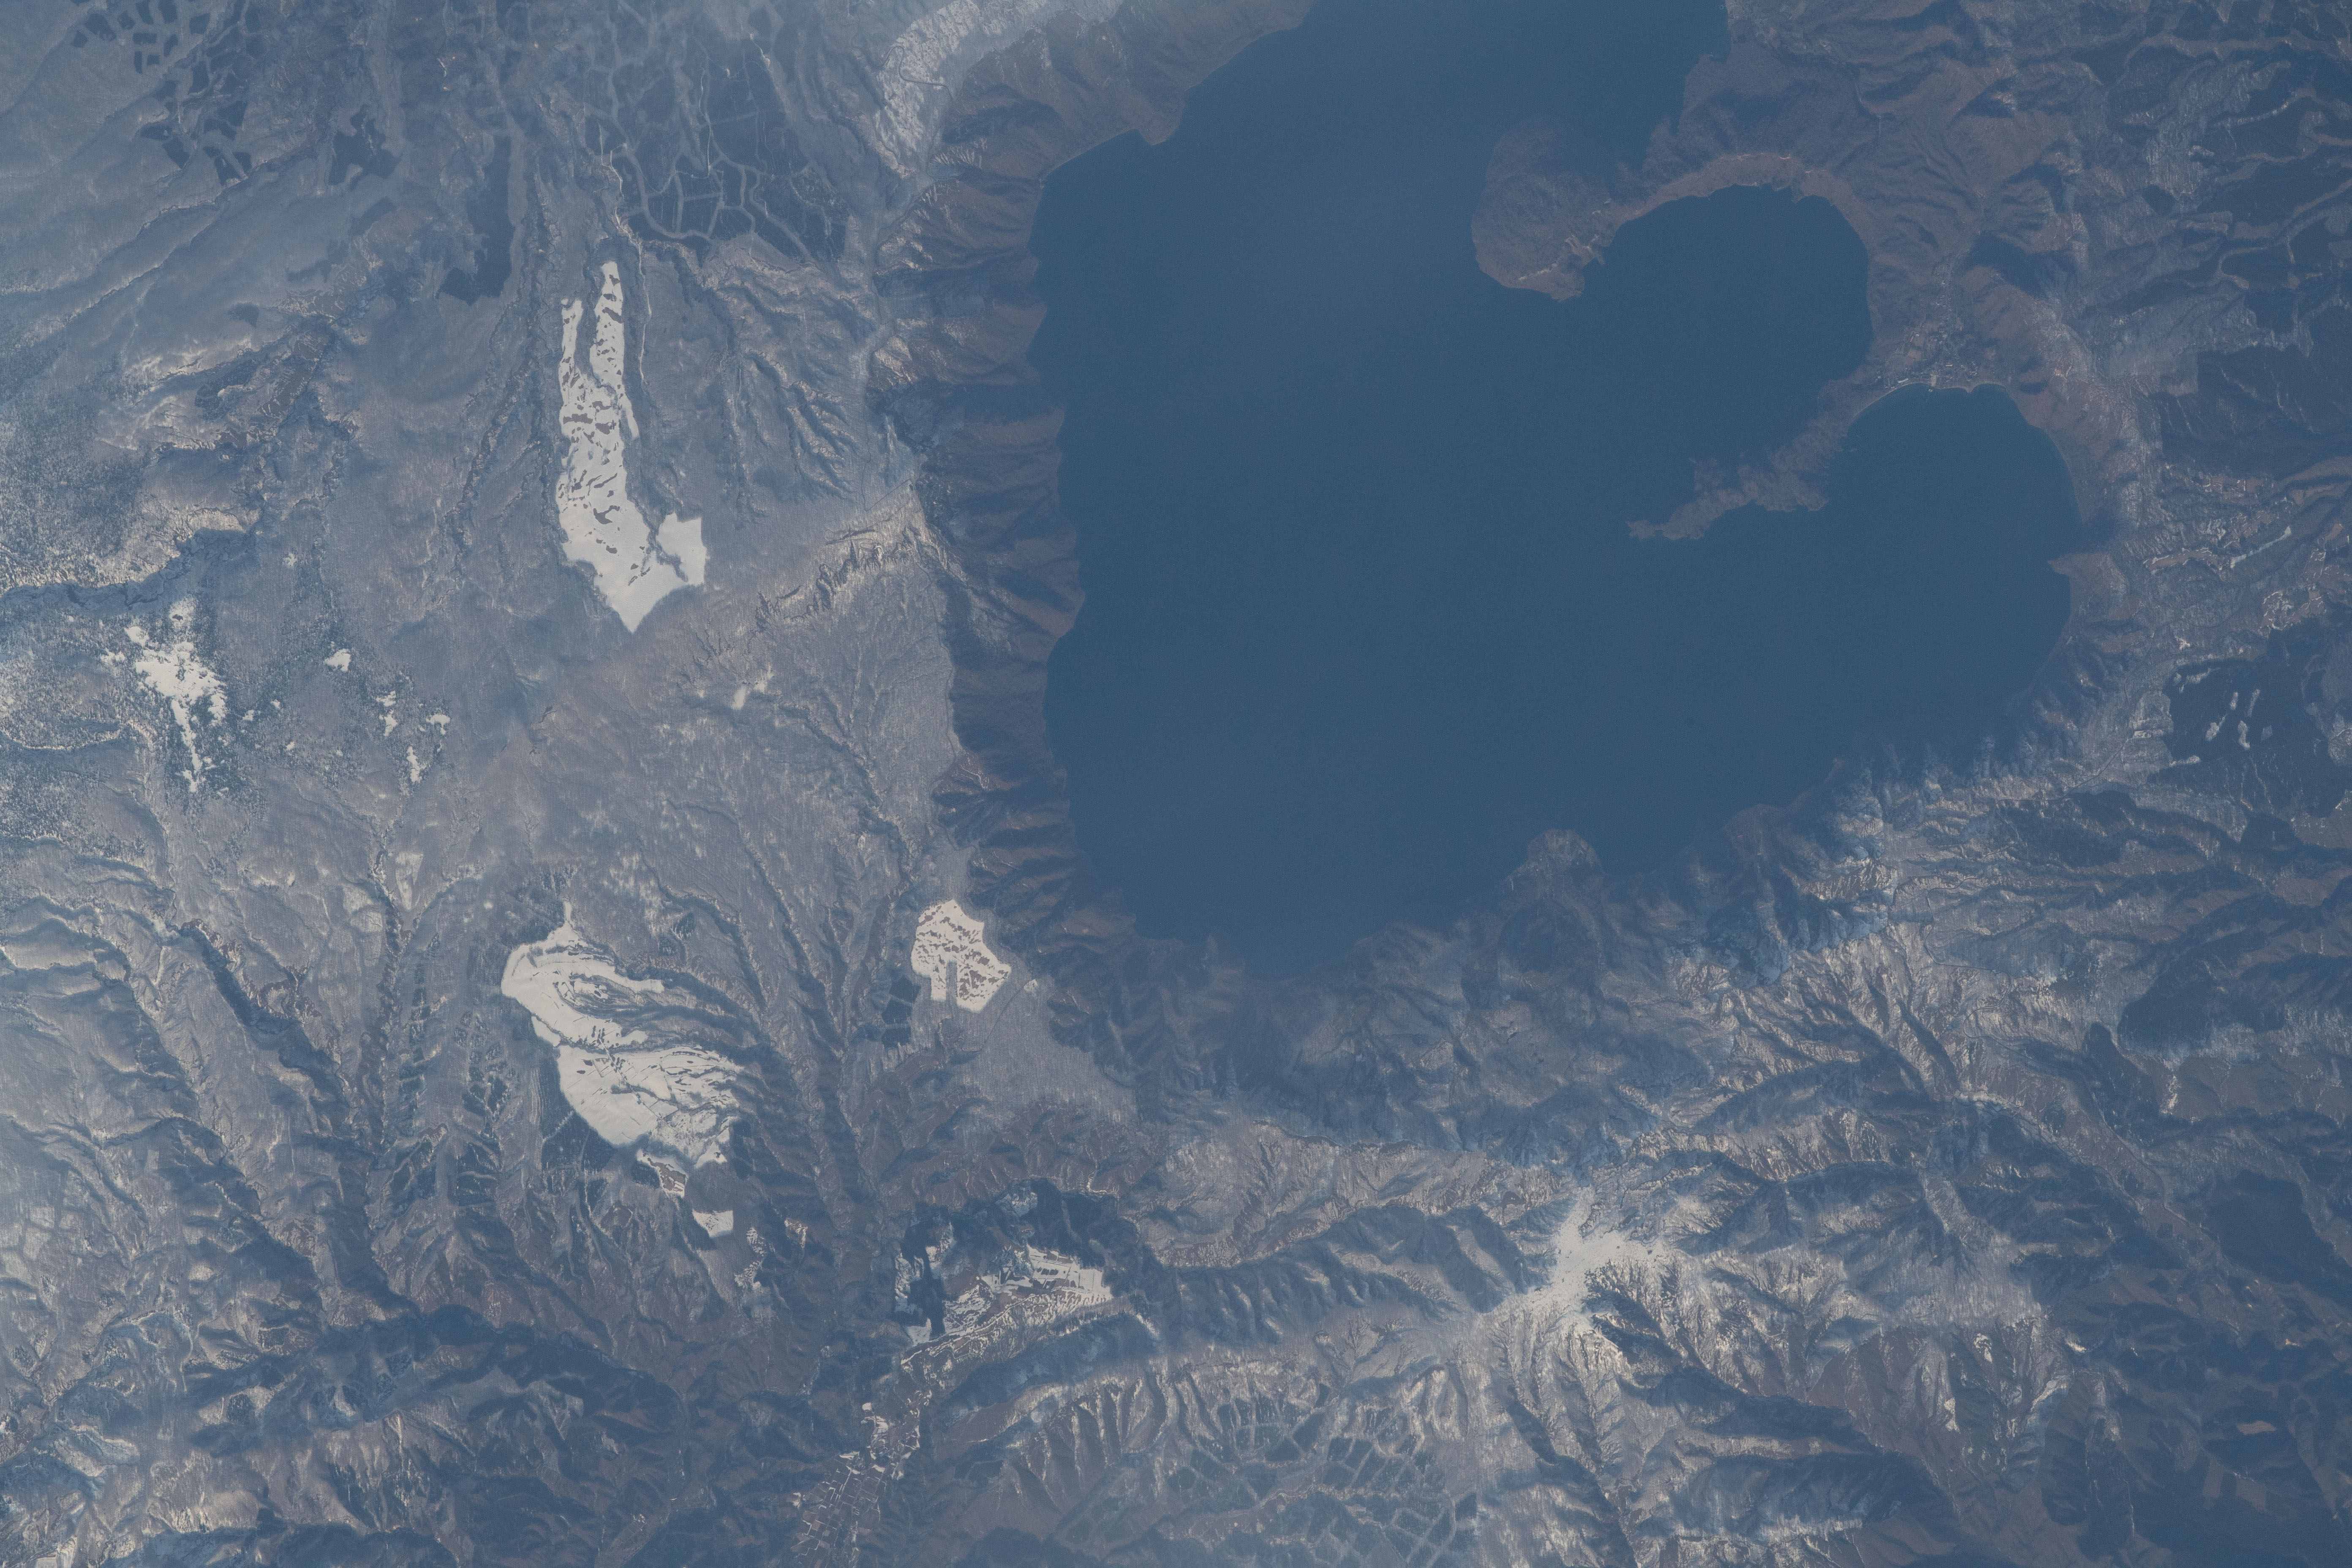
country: JAPAN
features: LAKE TOWADA
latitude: 40.5
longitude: 140.9
